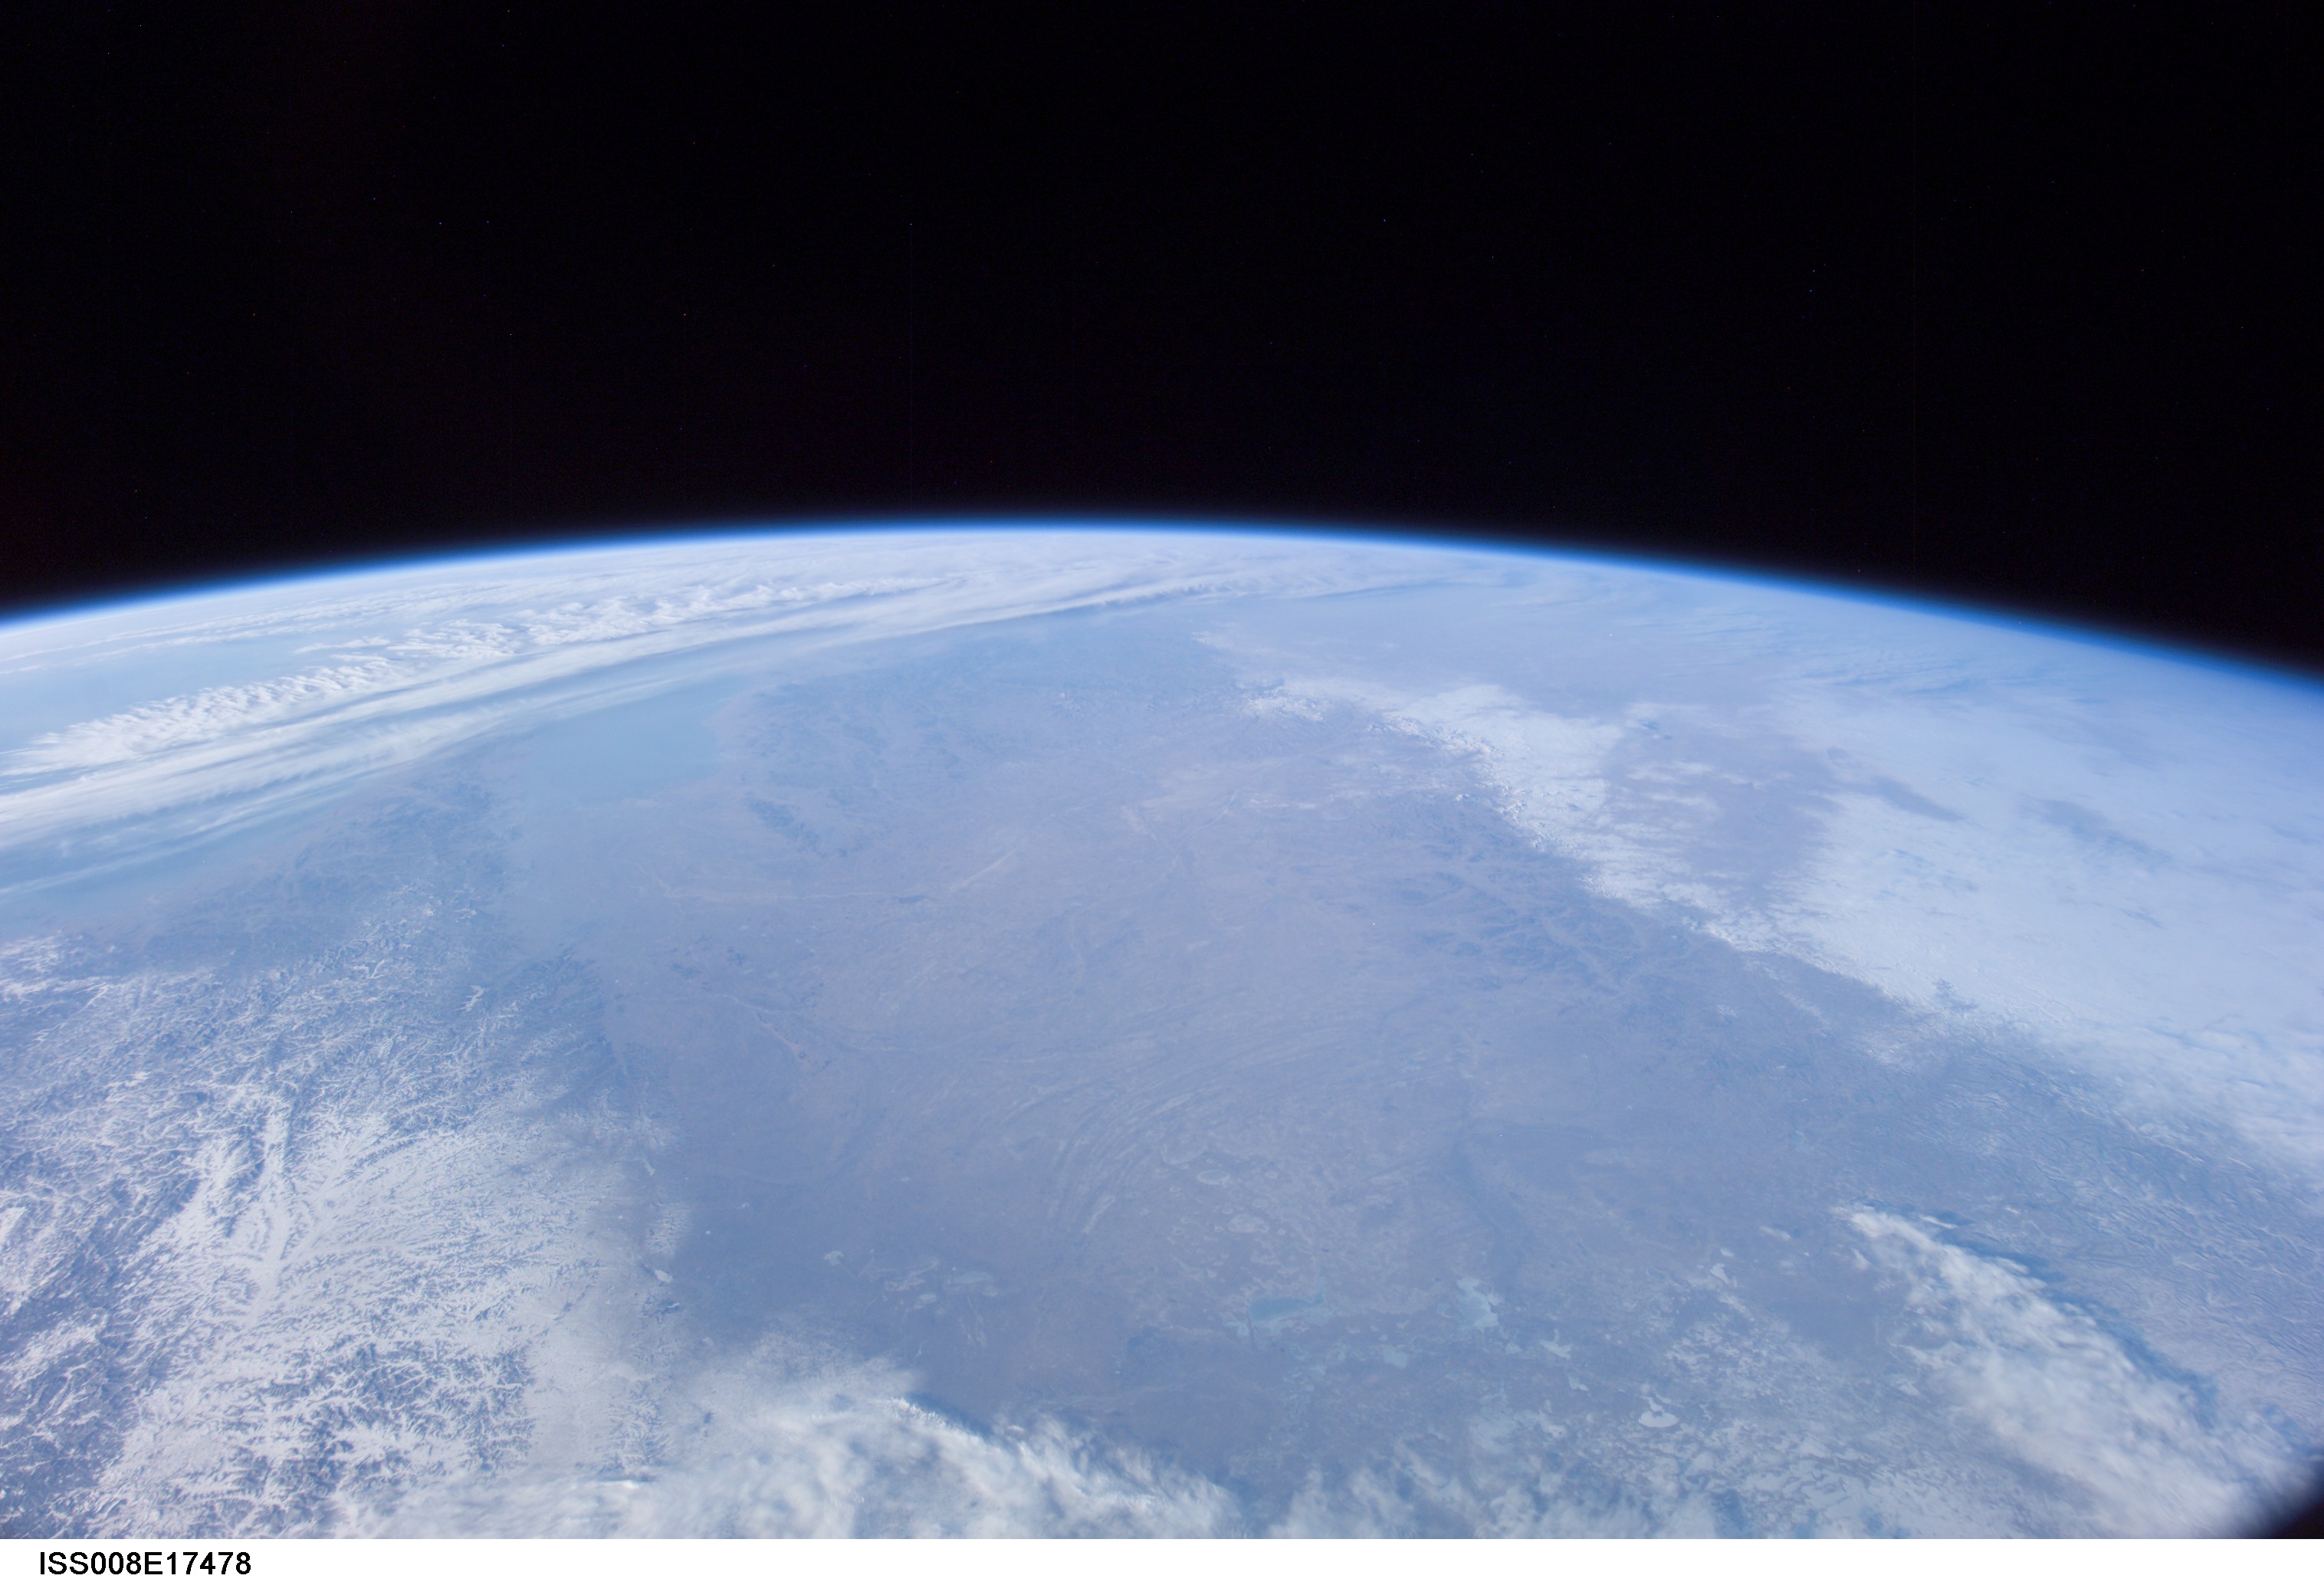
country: CHINA
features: GREATER KHINGAN RA., ATMOSPHERIC LIMB
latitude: 43.5
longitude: 122.5
